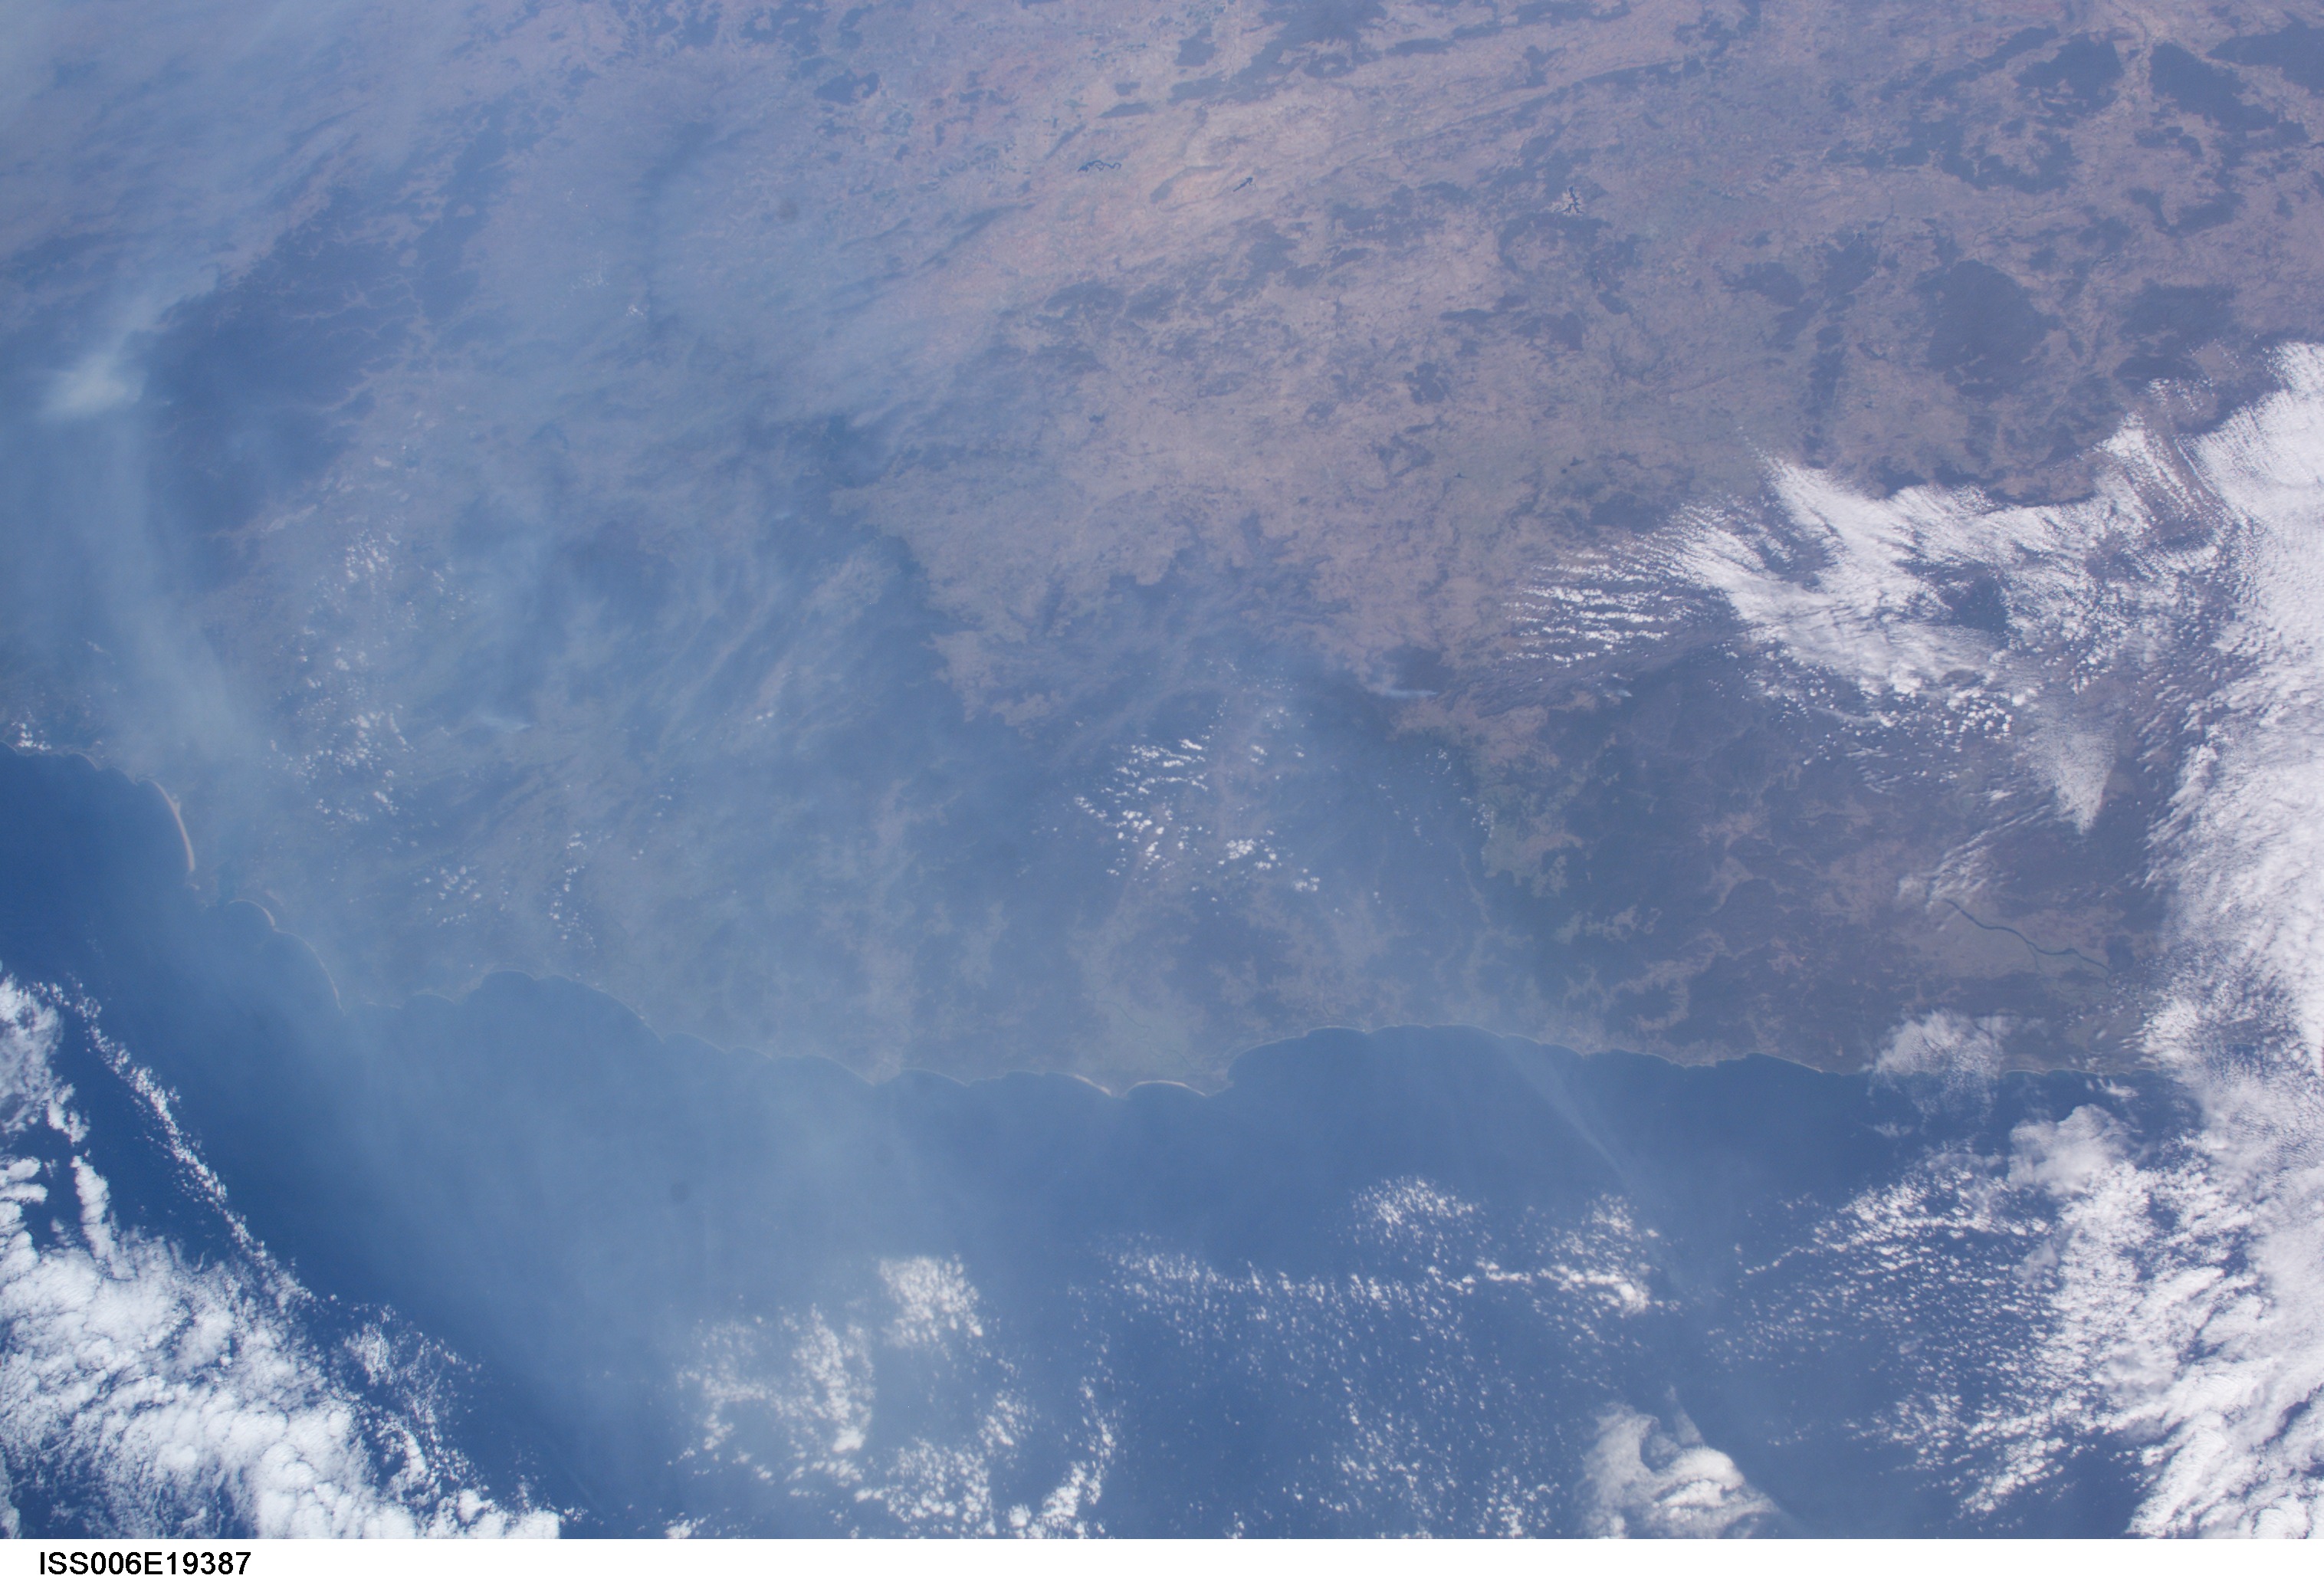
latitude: -32.0
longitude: 151.5
